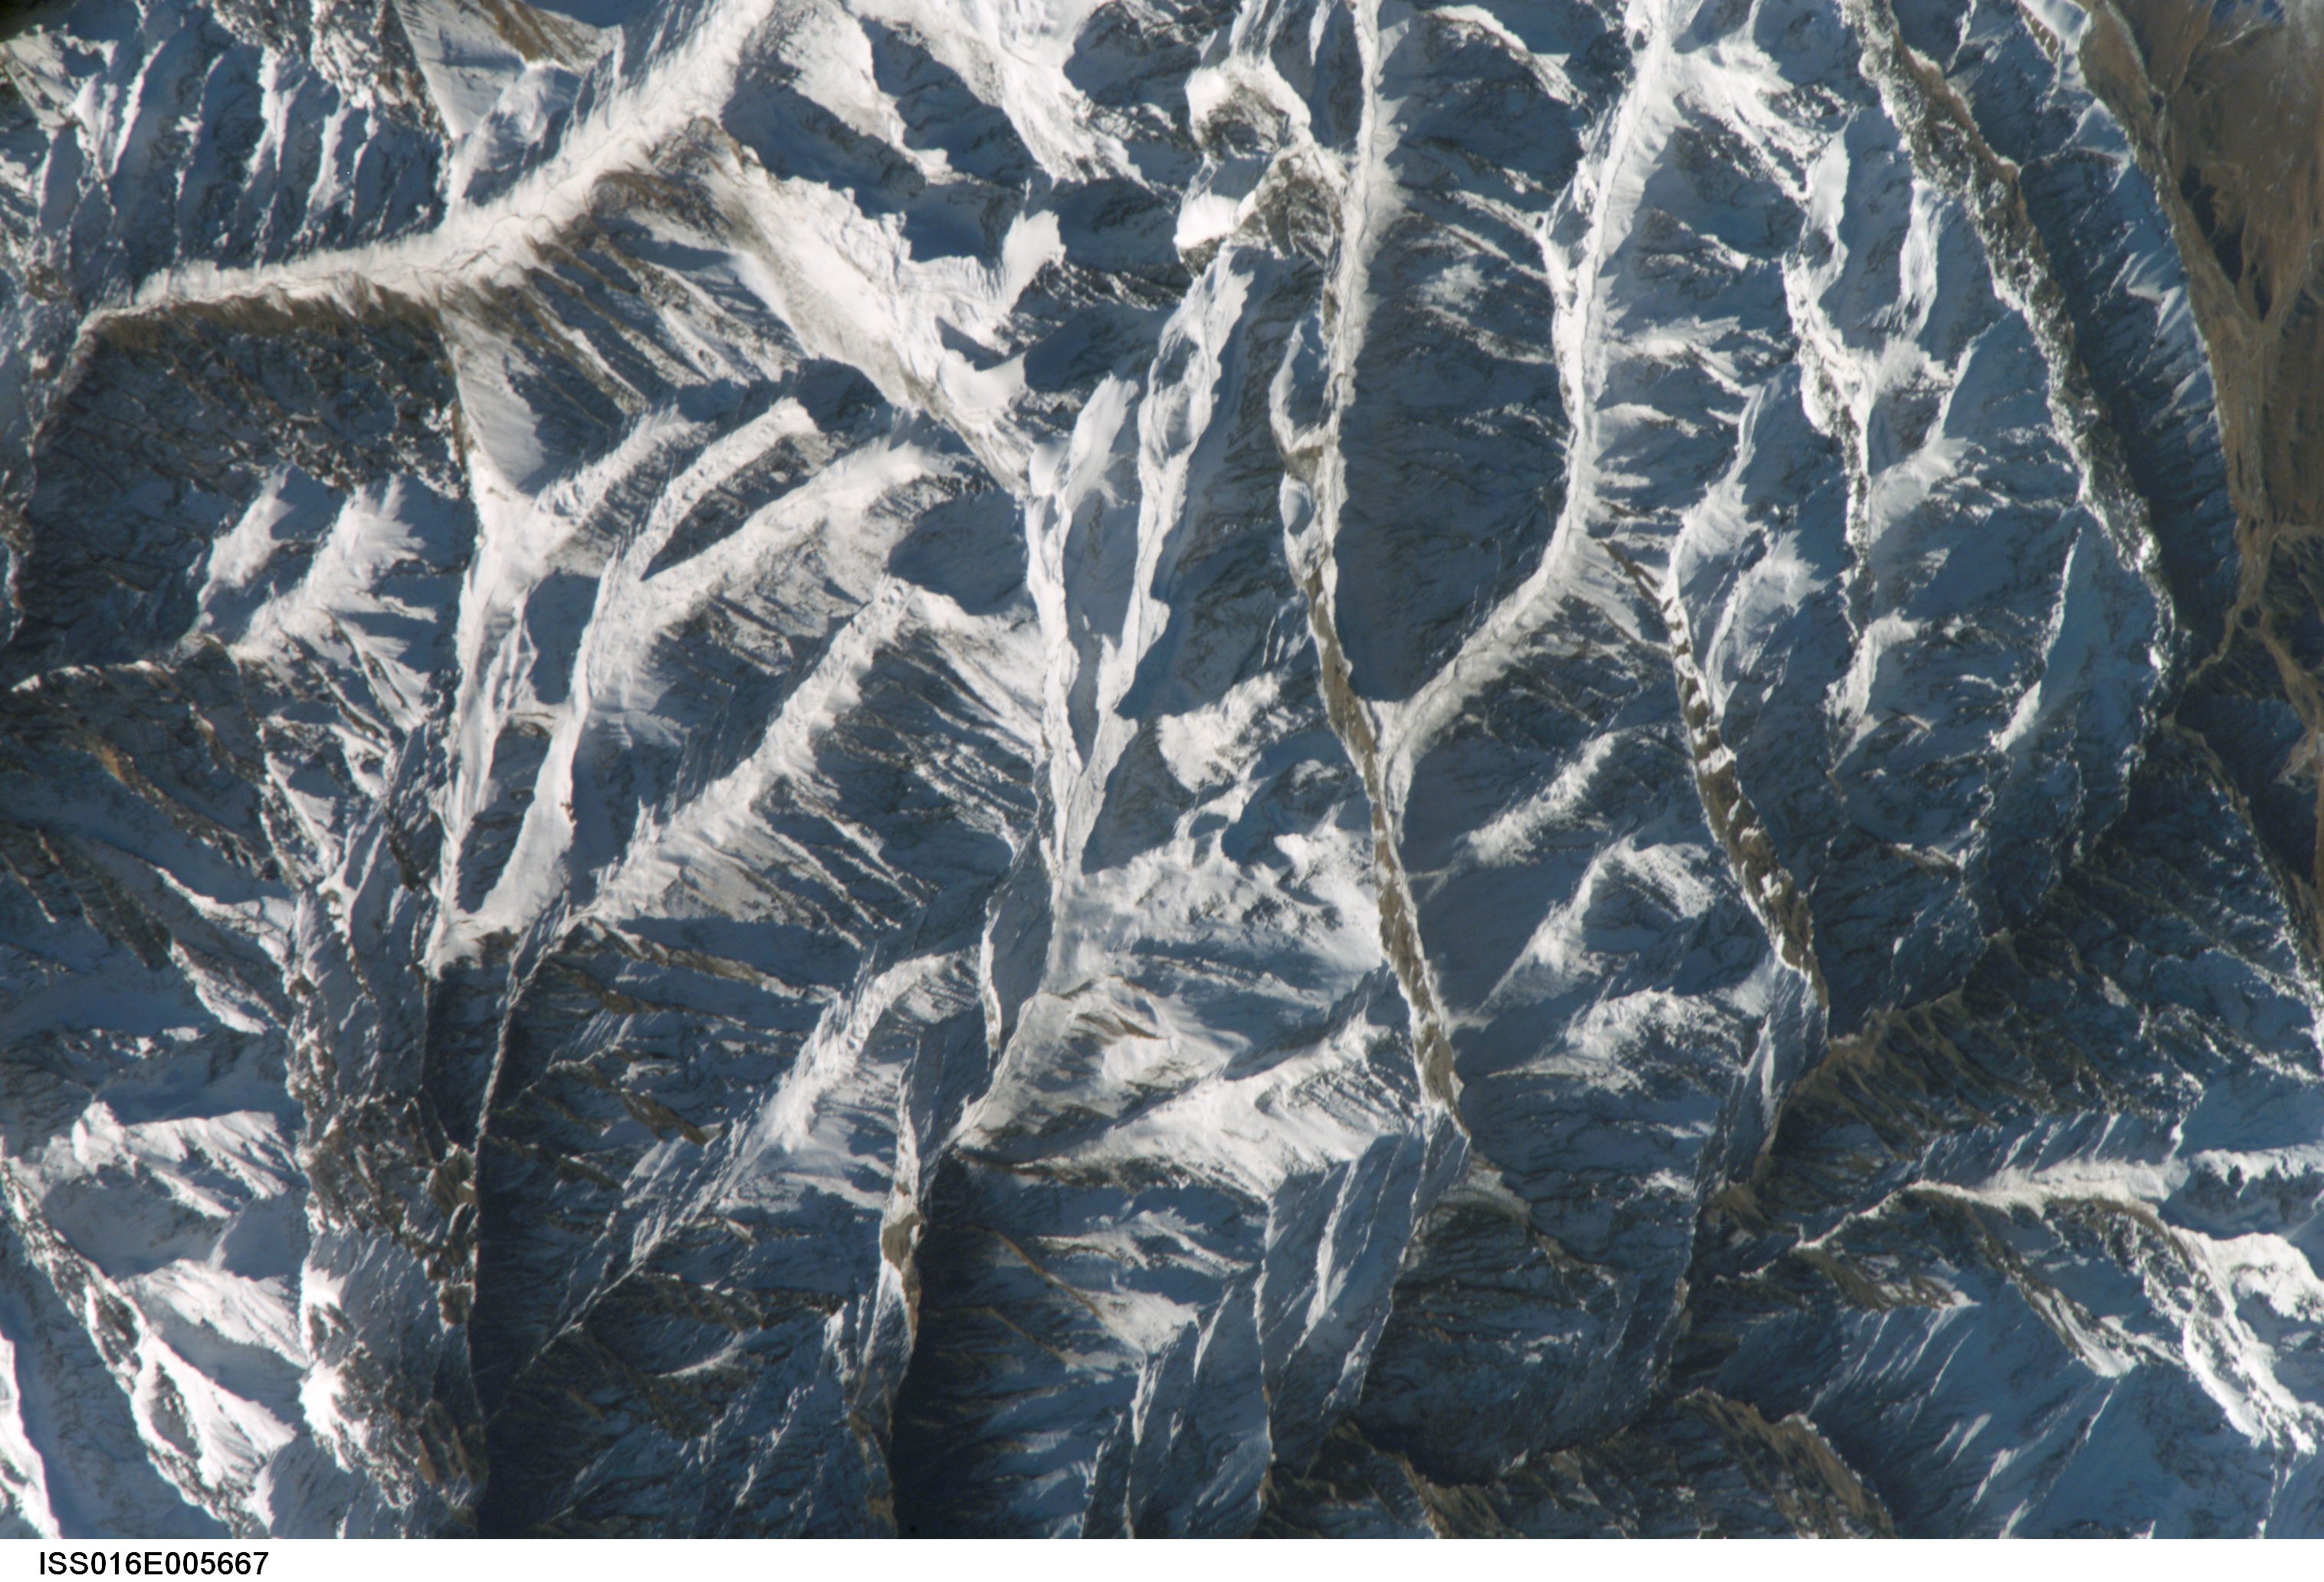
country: CHINA
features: BOHORO SHAN, SNOW
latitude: 43.3
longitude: 86.4
